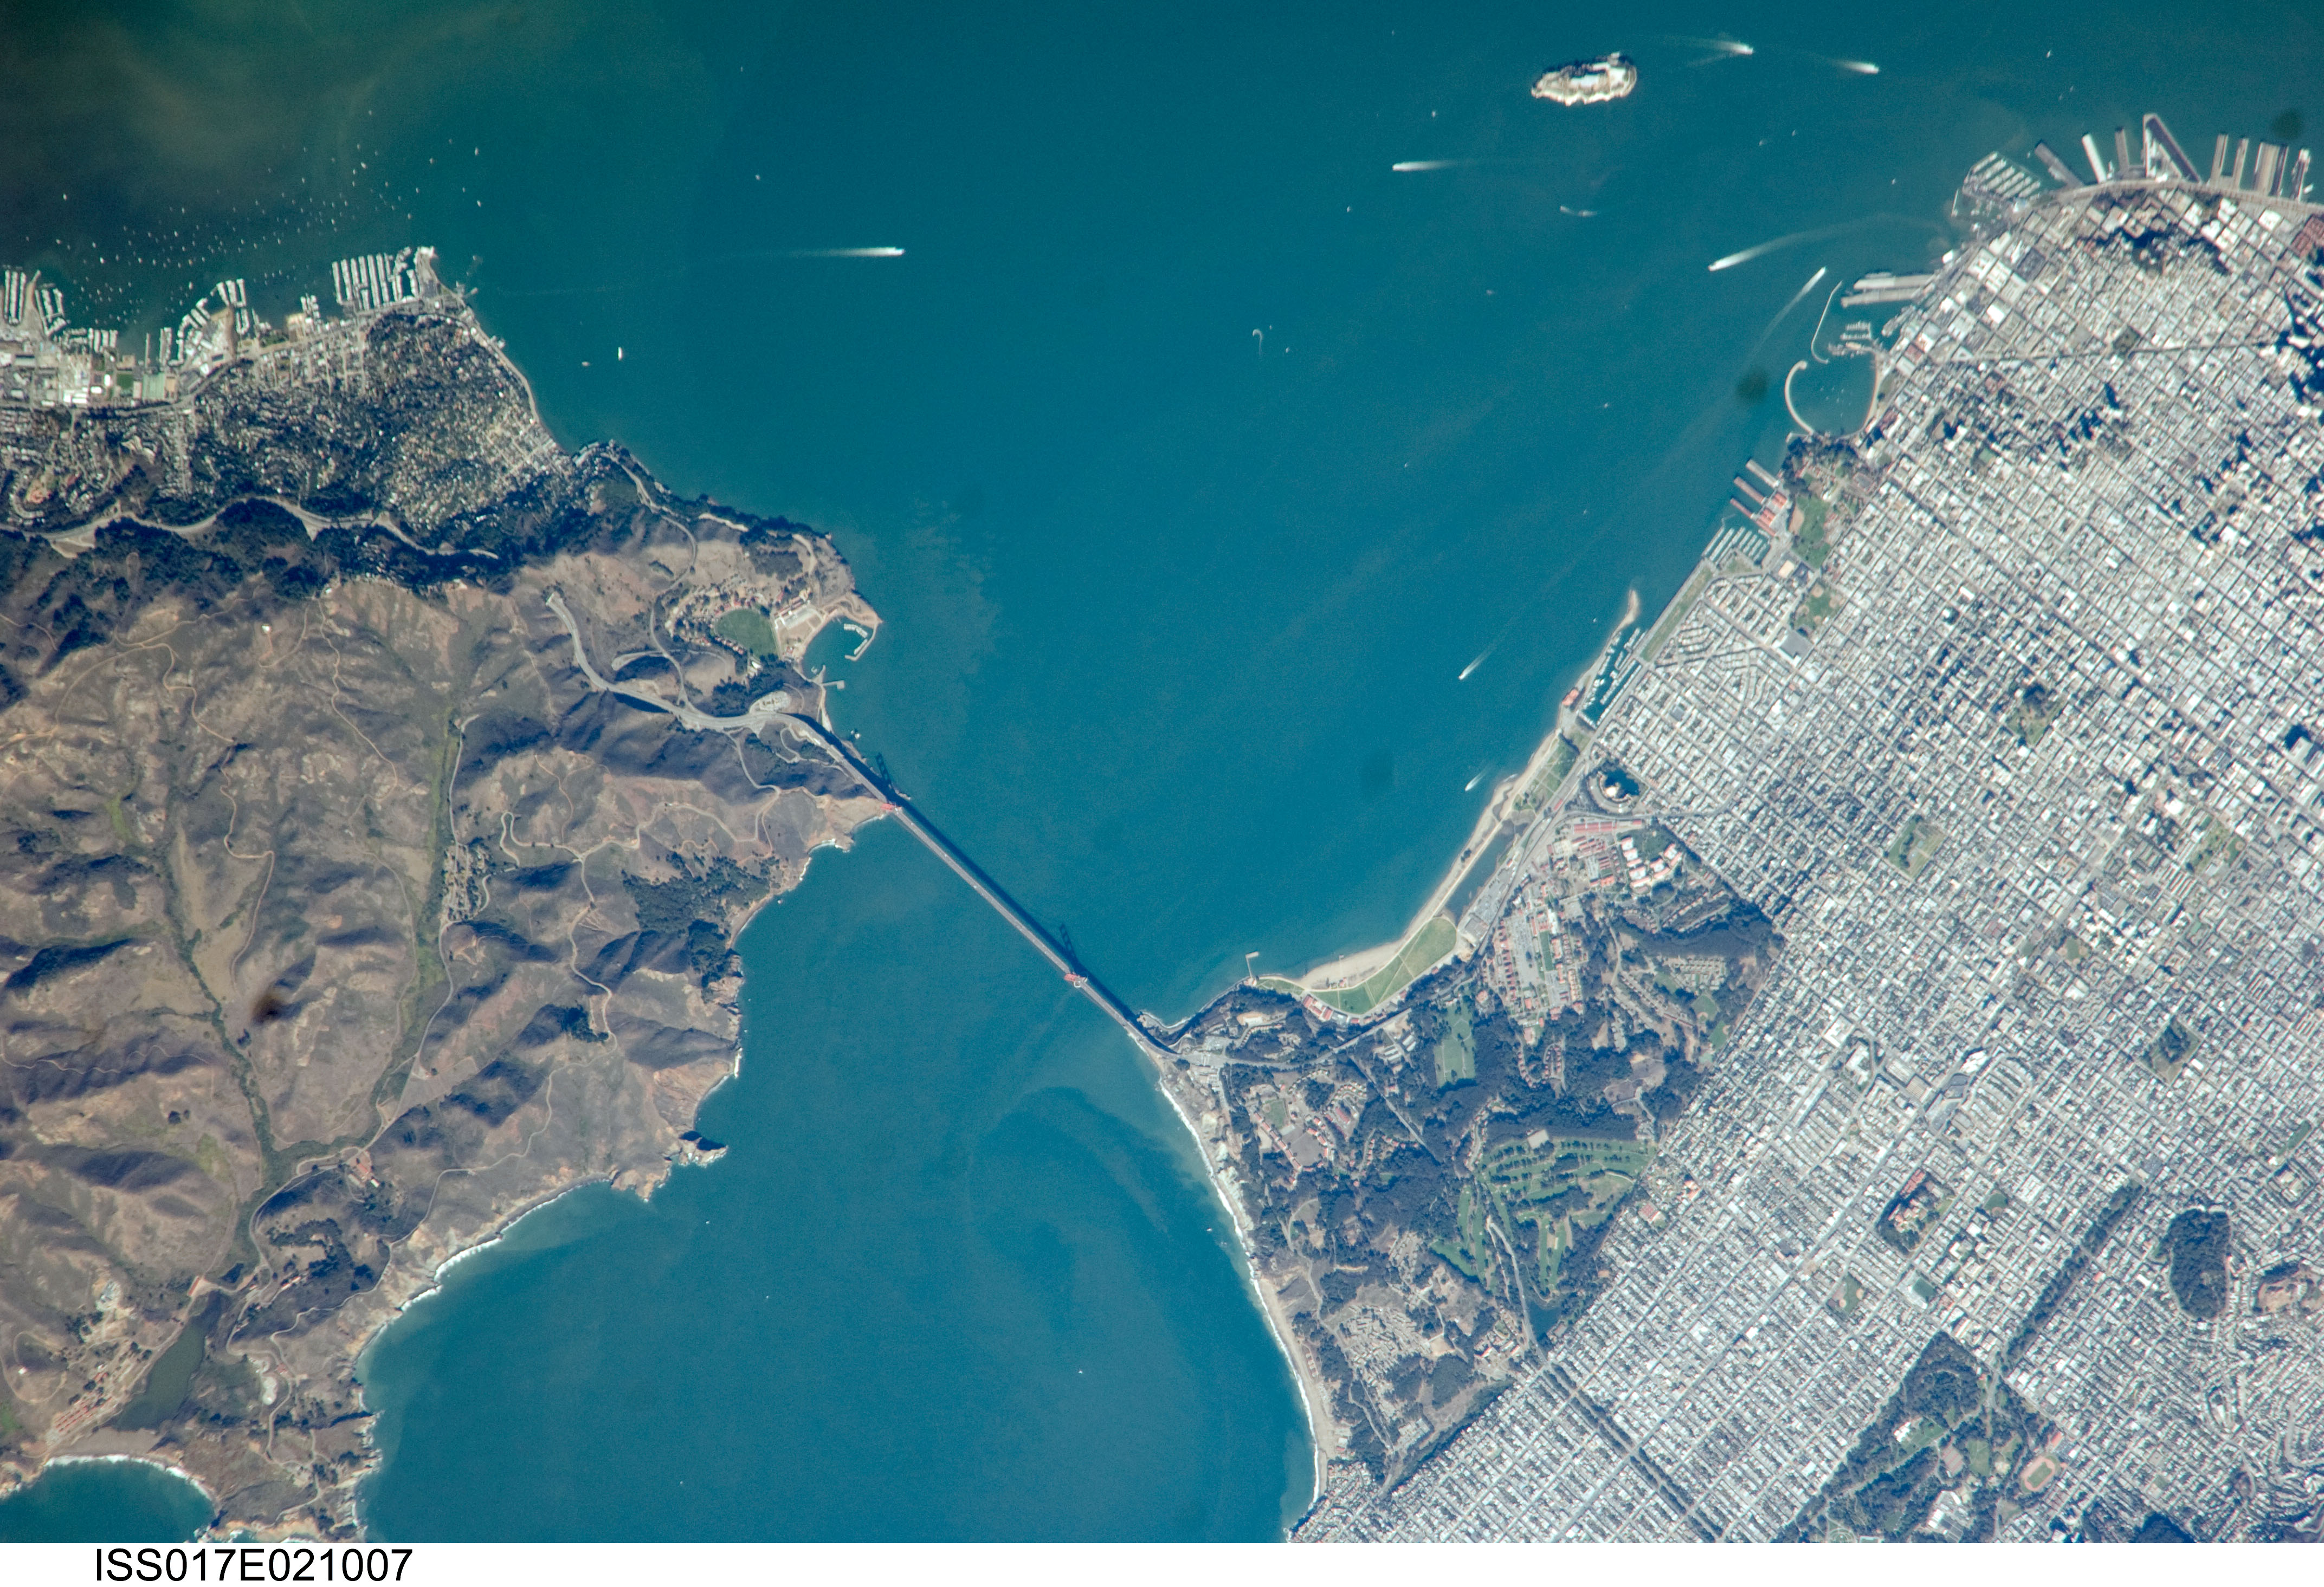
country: USA-CALIFORNIA
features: SAN FRANCISCO, GOLDEN GATE BRIDGE, SAUSALITO
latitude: 37.8
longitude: -122.5
